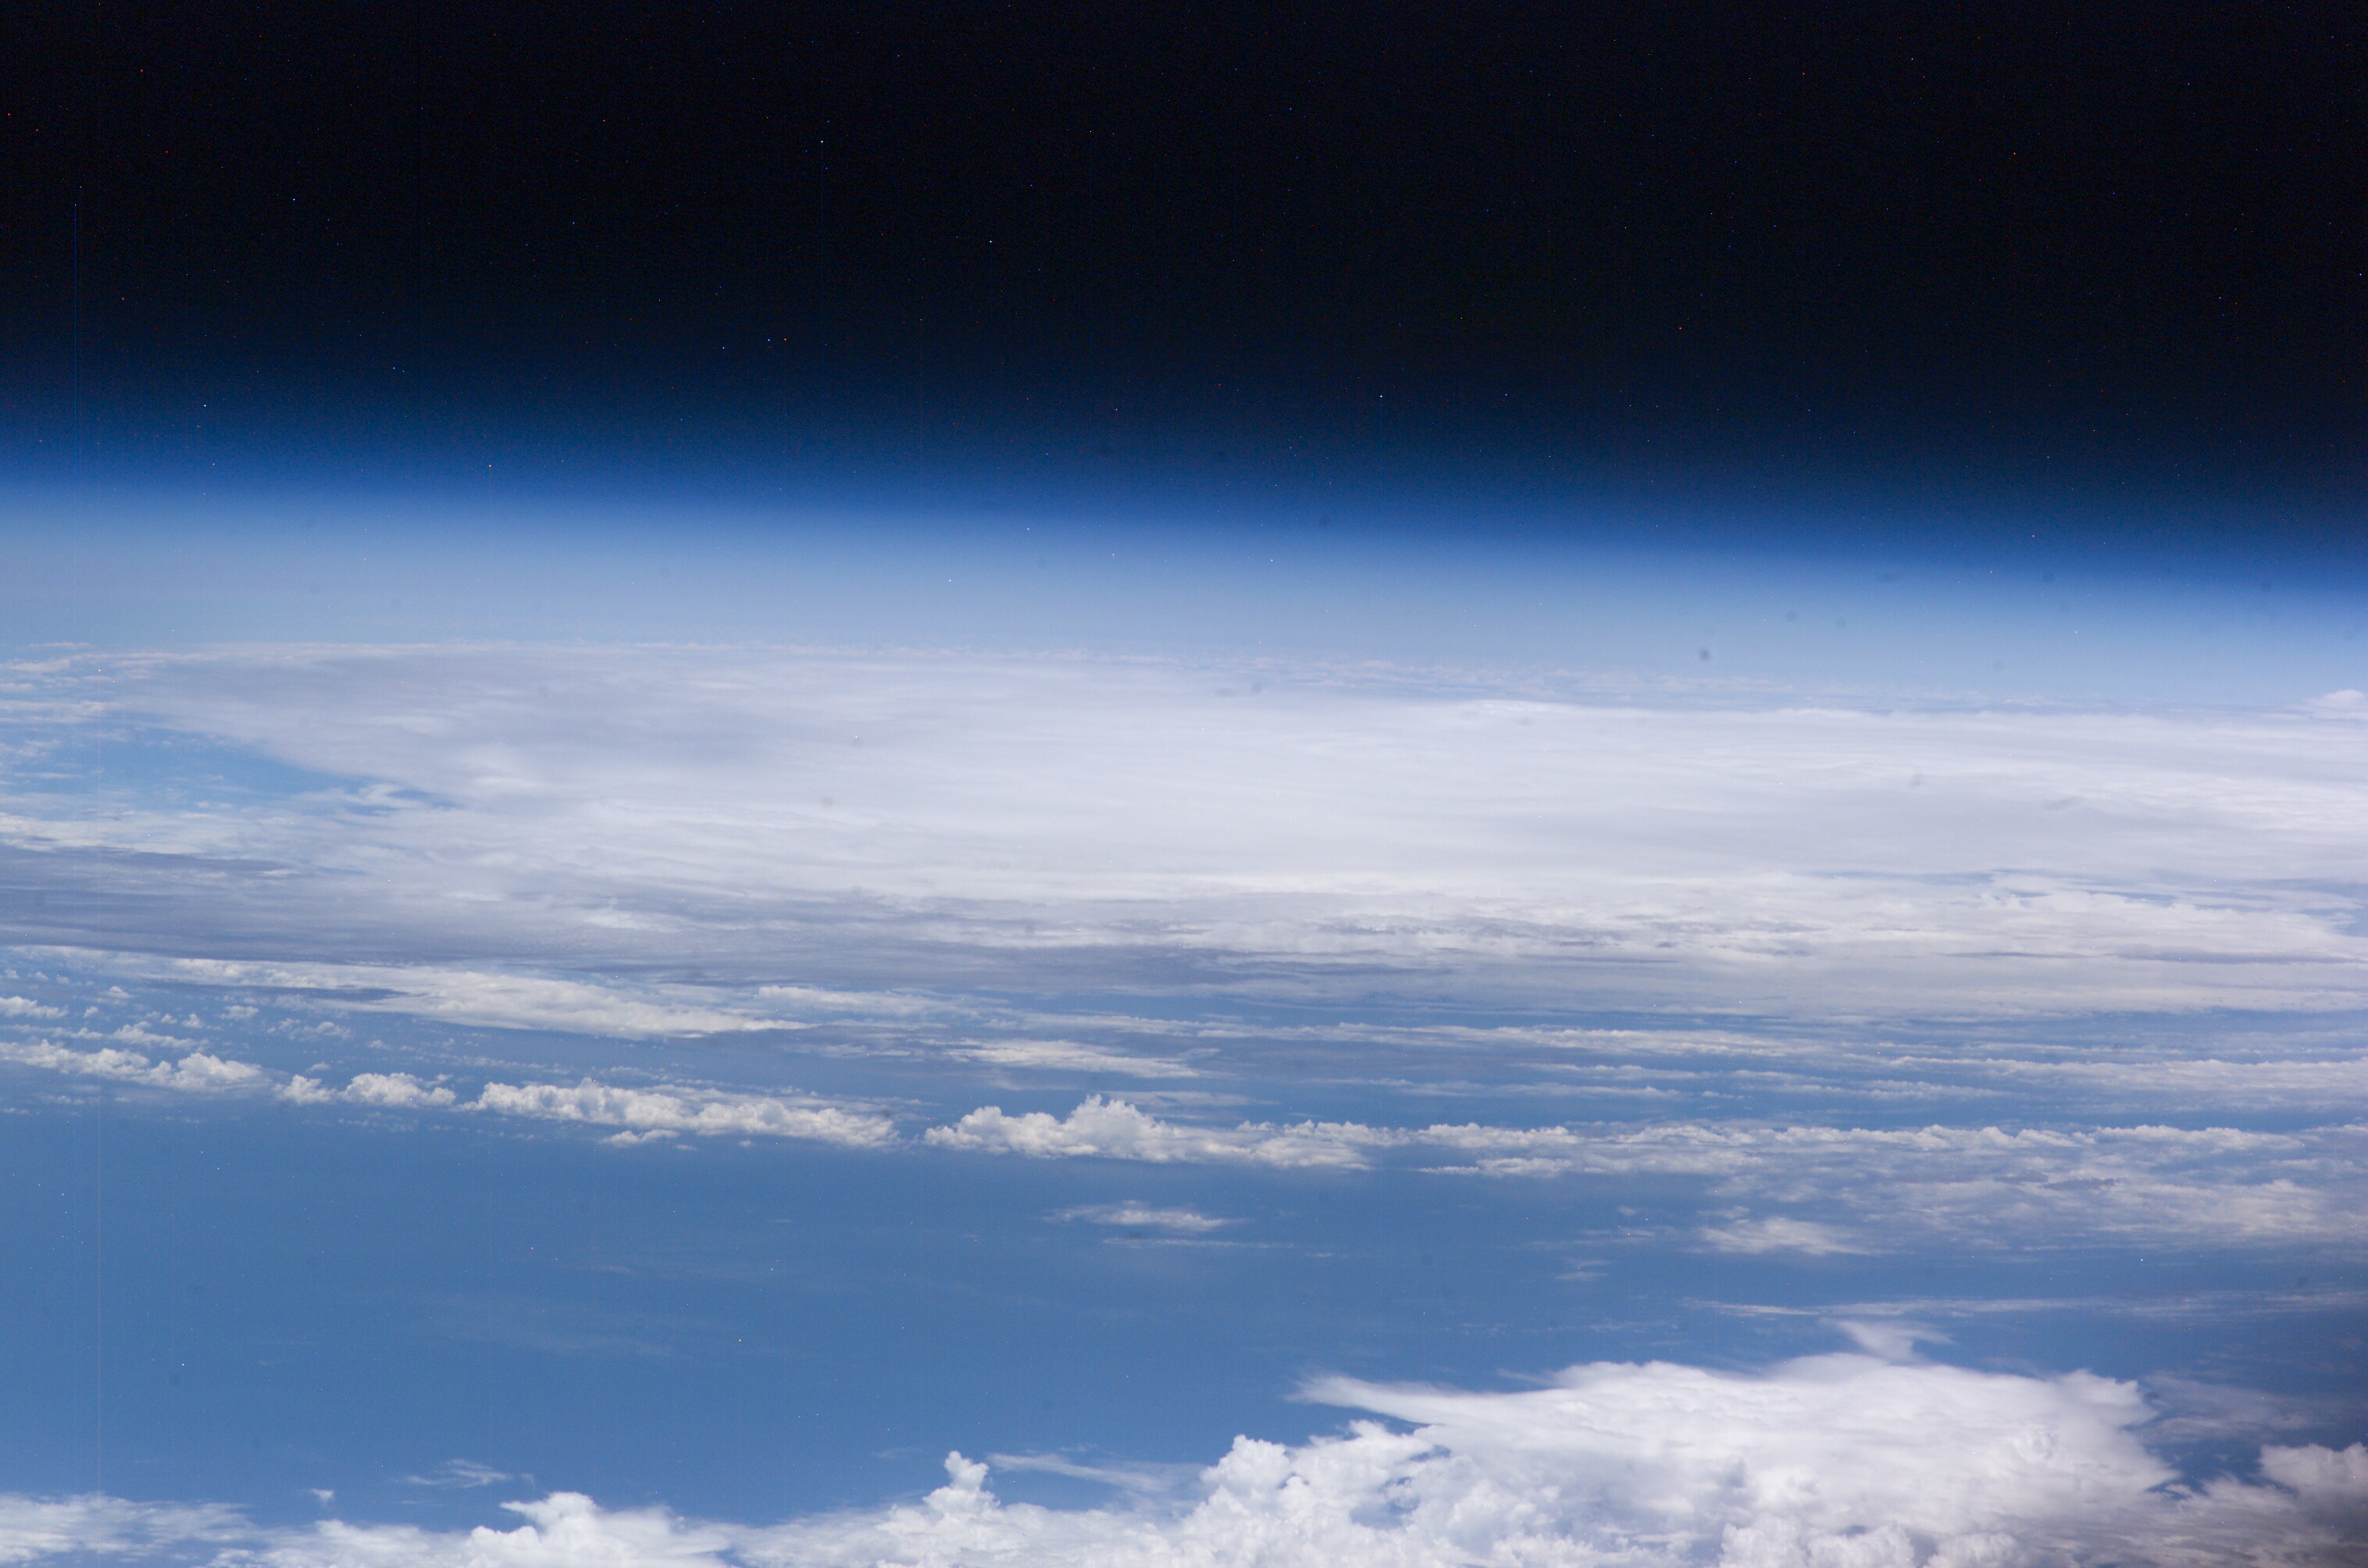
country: GULF OF MEXICO
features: PAN-TROPICAL STORM ARLENE
